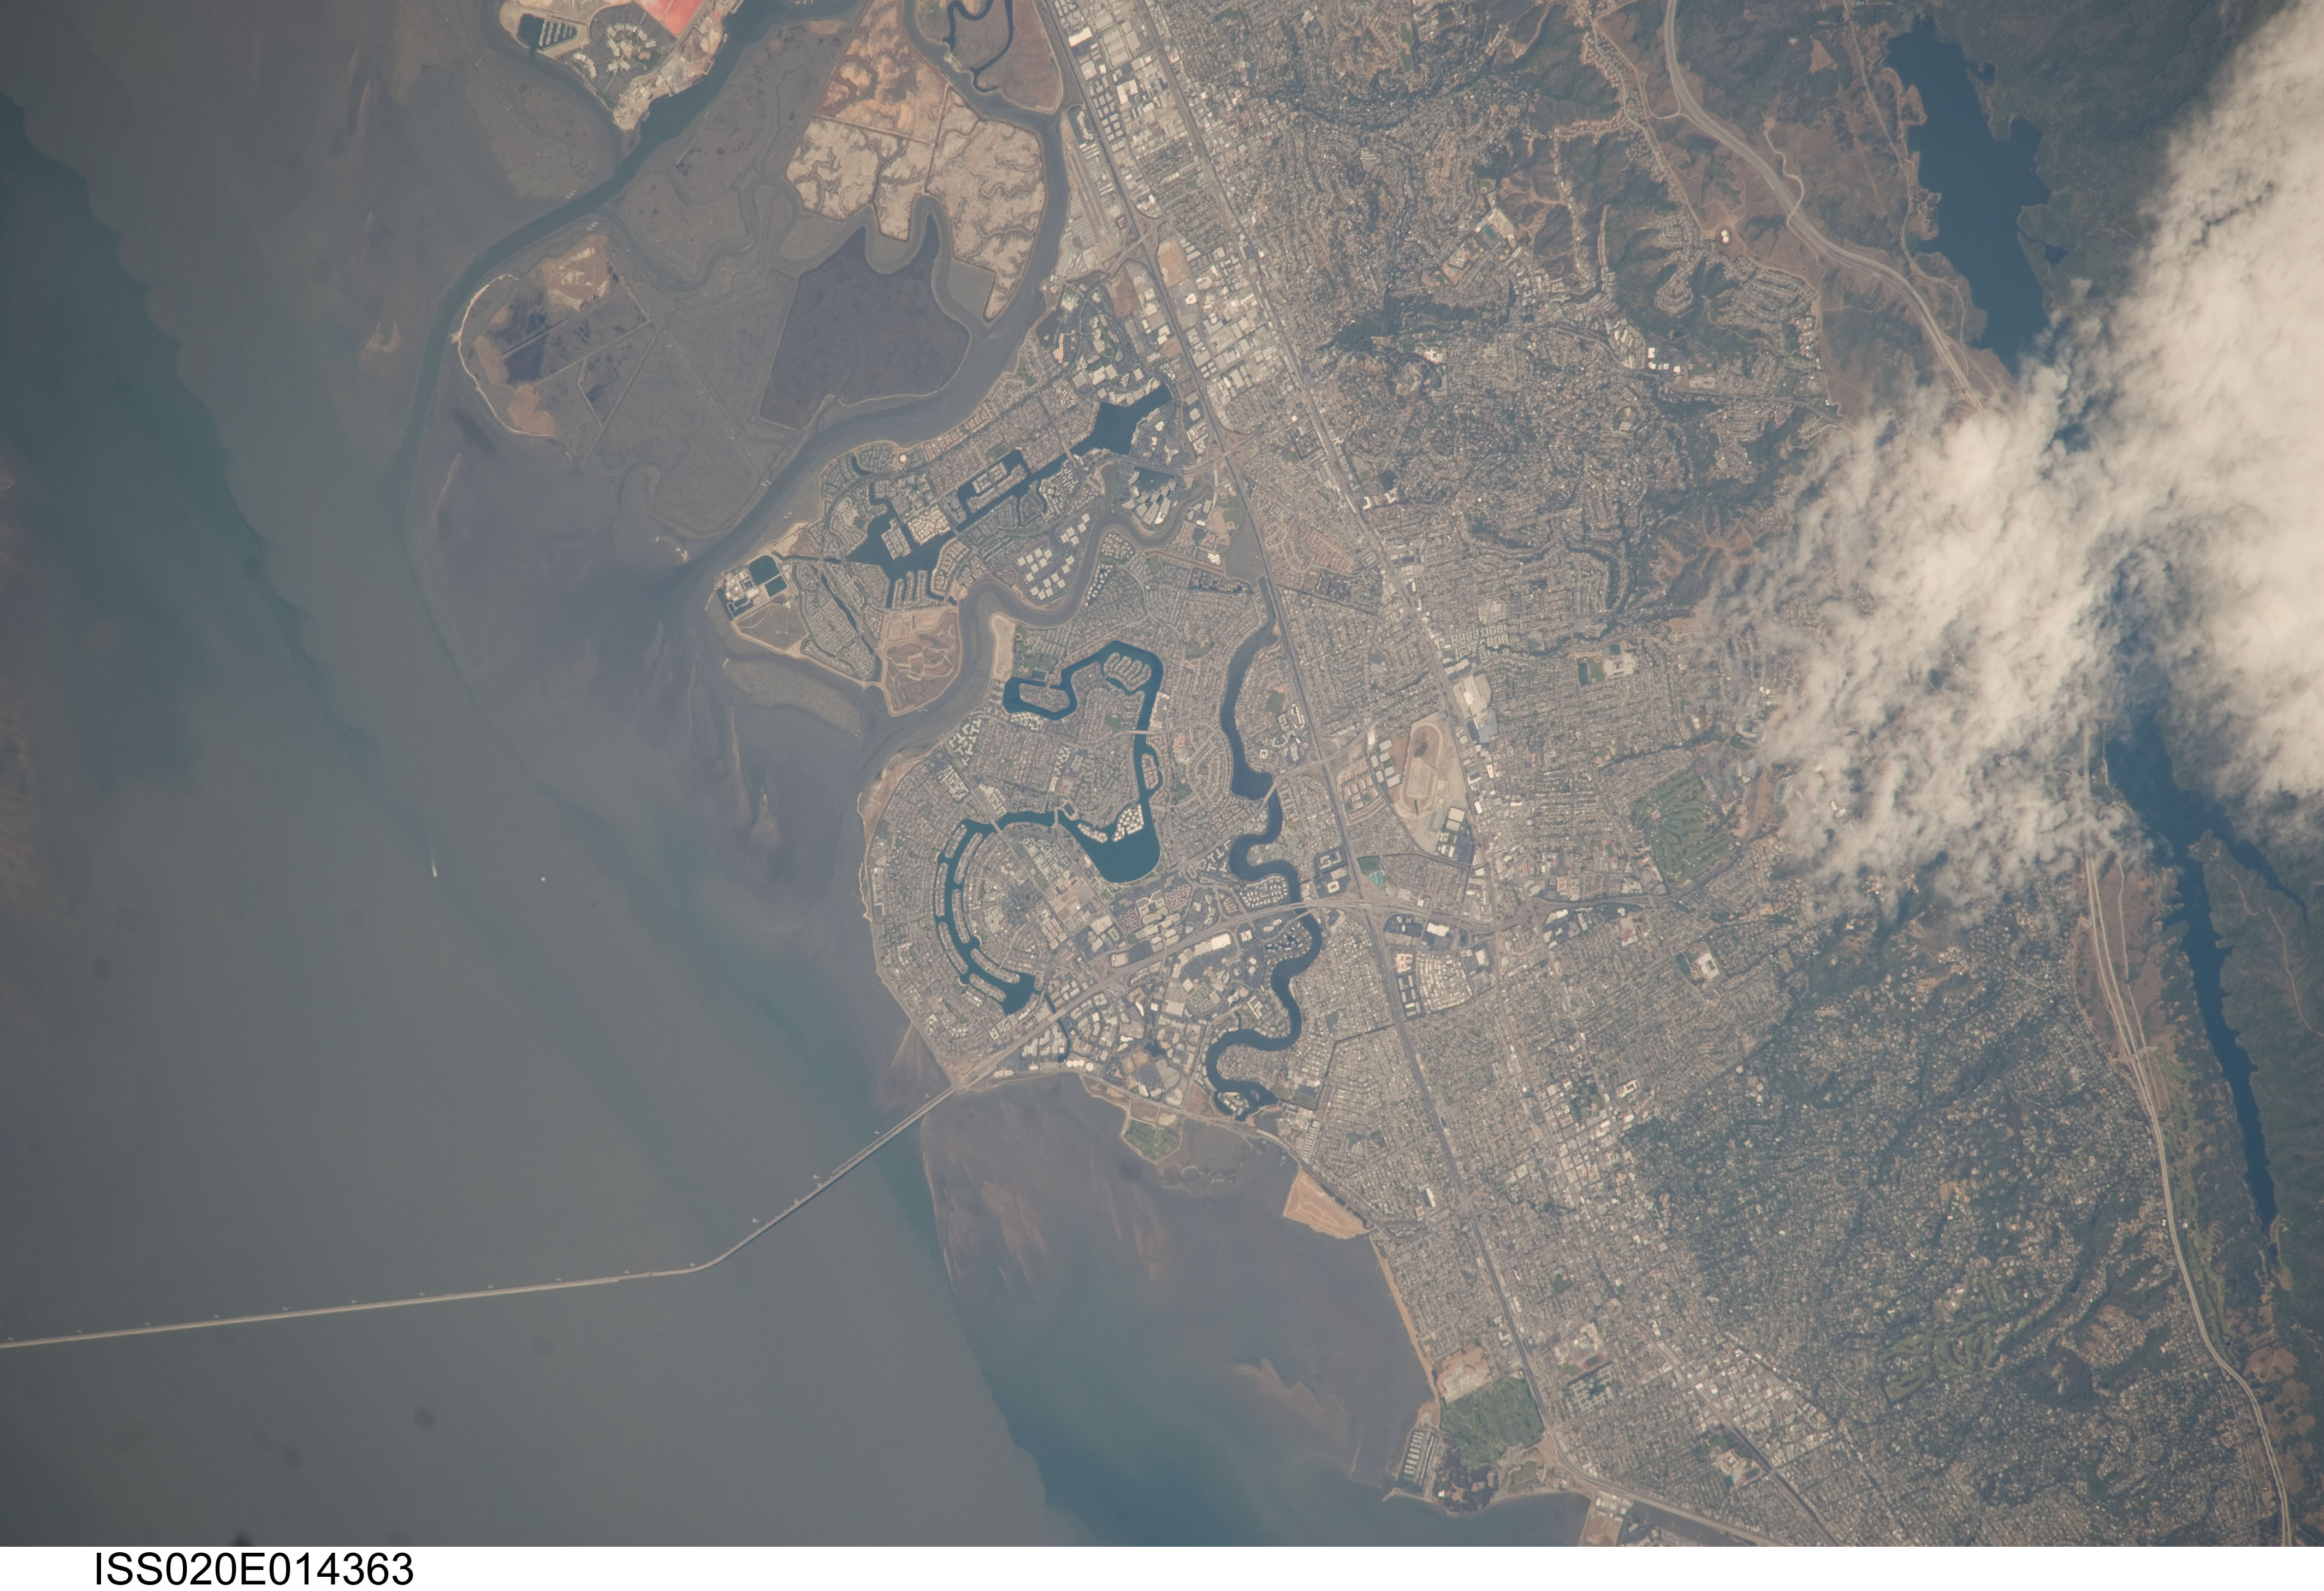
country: USA-CALIFORNIA
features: SAN MATEO-FOSTER CITY AREA, BRIDGE, SAN FRANCISCO B., SED.
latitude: 37.5
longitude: -122.2
